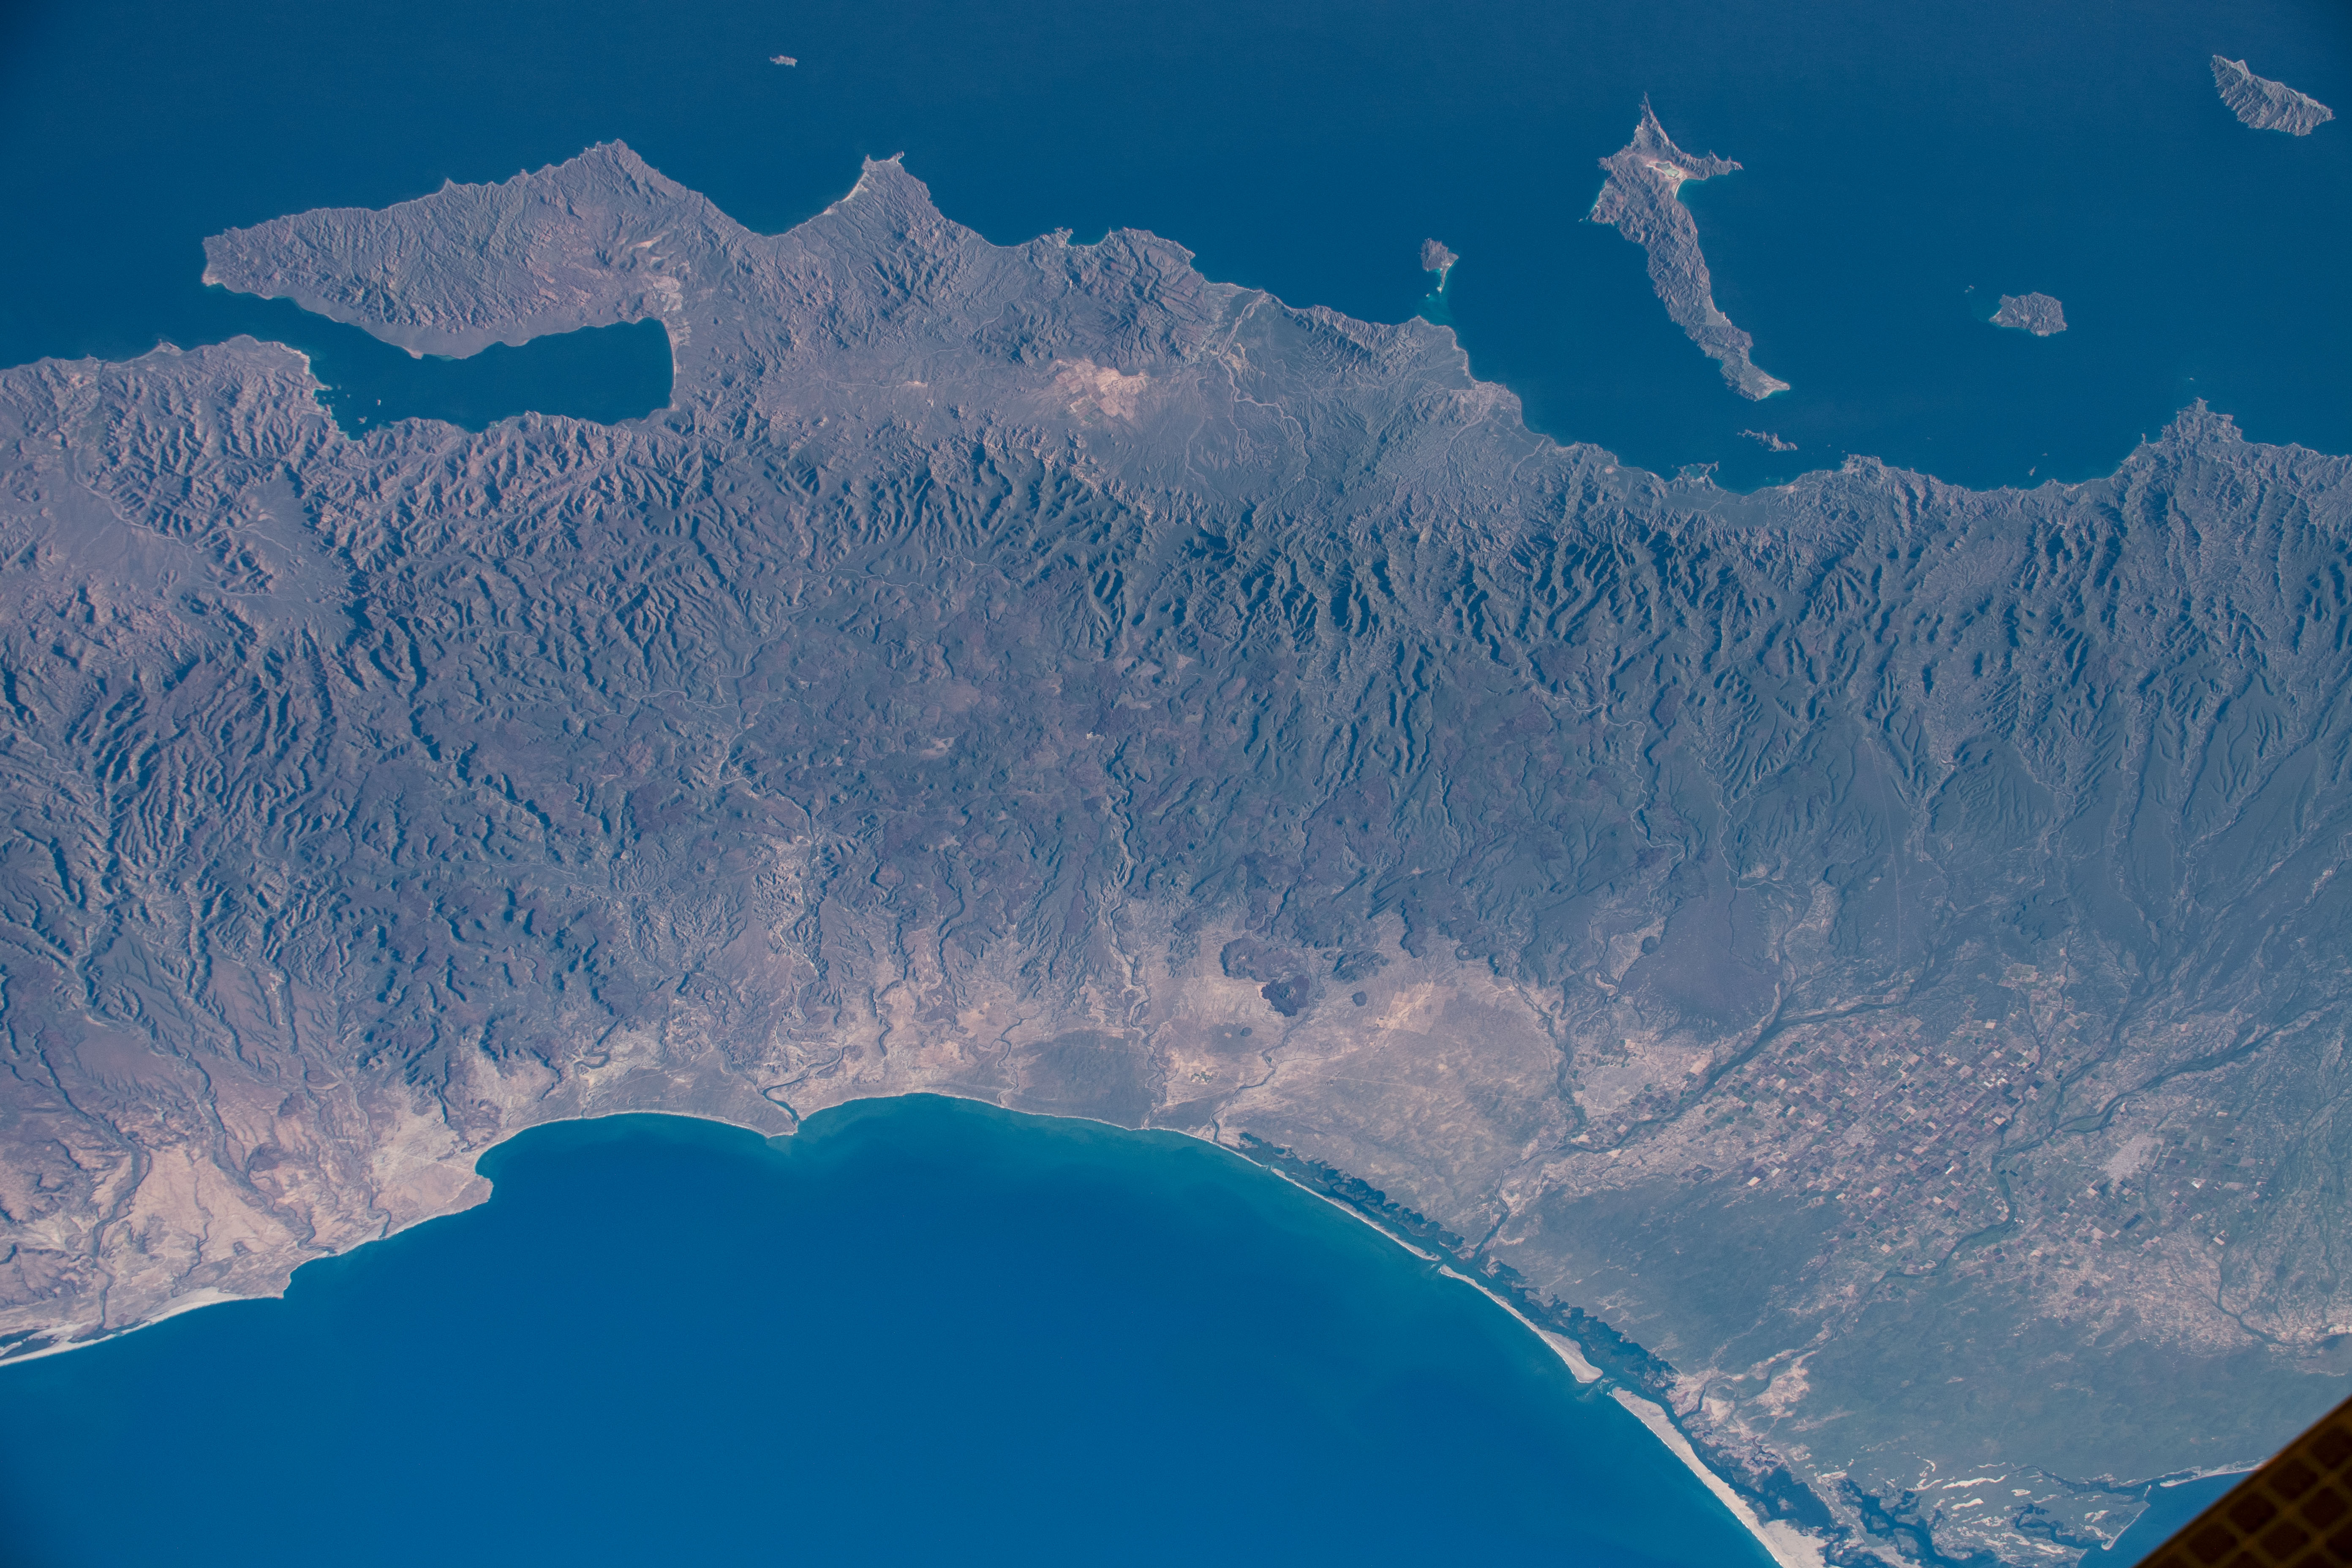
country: MEXICO
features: BAJA CALIFORNIA SUR MEXICO, BAHIA CONCEPCION,GULF OF CALIFORNIA, PACIFIC OCEAN, BAJA CALIFORNIA SUR, BAHIA CONCEPCION, ISLA CARMEN, ISLA DANZANTE, ISLA MONSERRATE, ISLA SANTA CATALINA, ISLA SAN IDELFONSO,CADEJE,SAN JUANICO,LORETO,NAPOLO,PARQUE NACIONAL BAHIA DE LORETO
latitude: 26.0
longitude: -111.8
